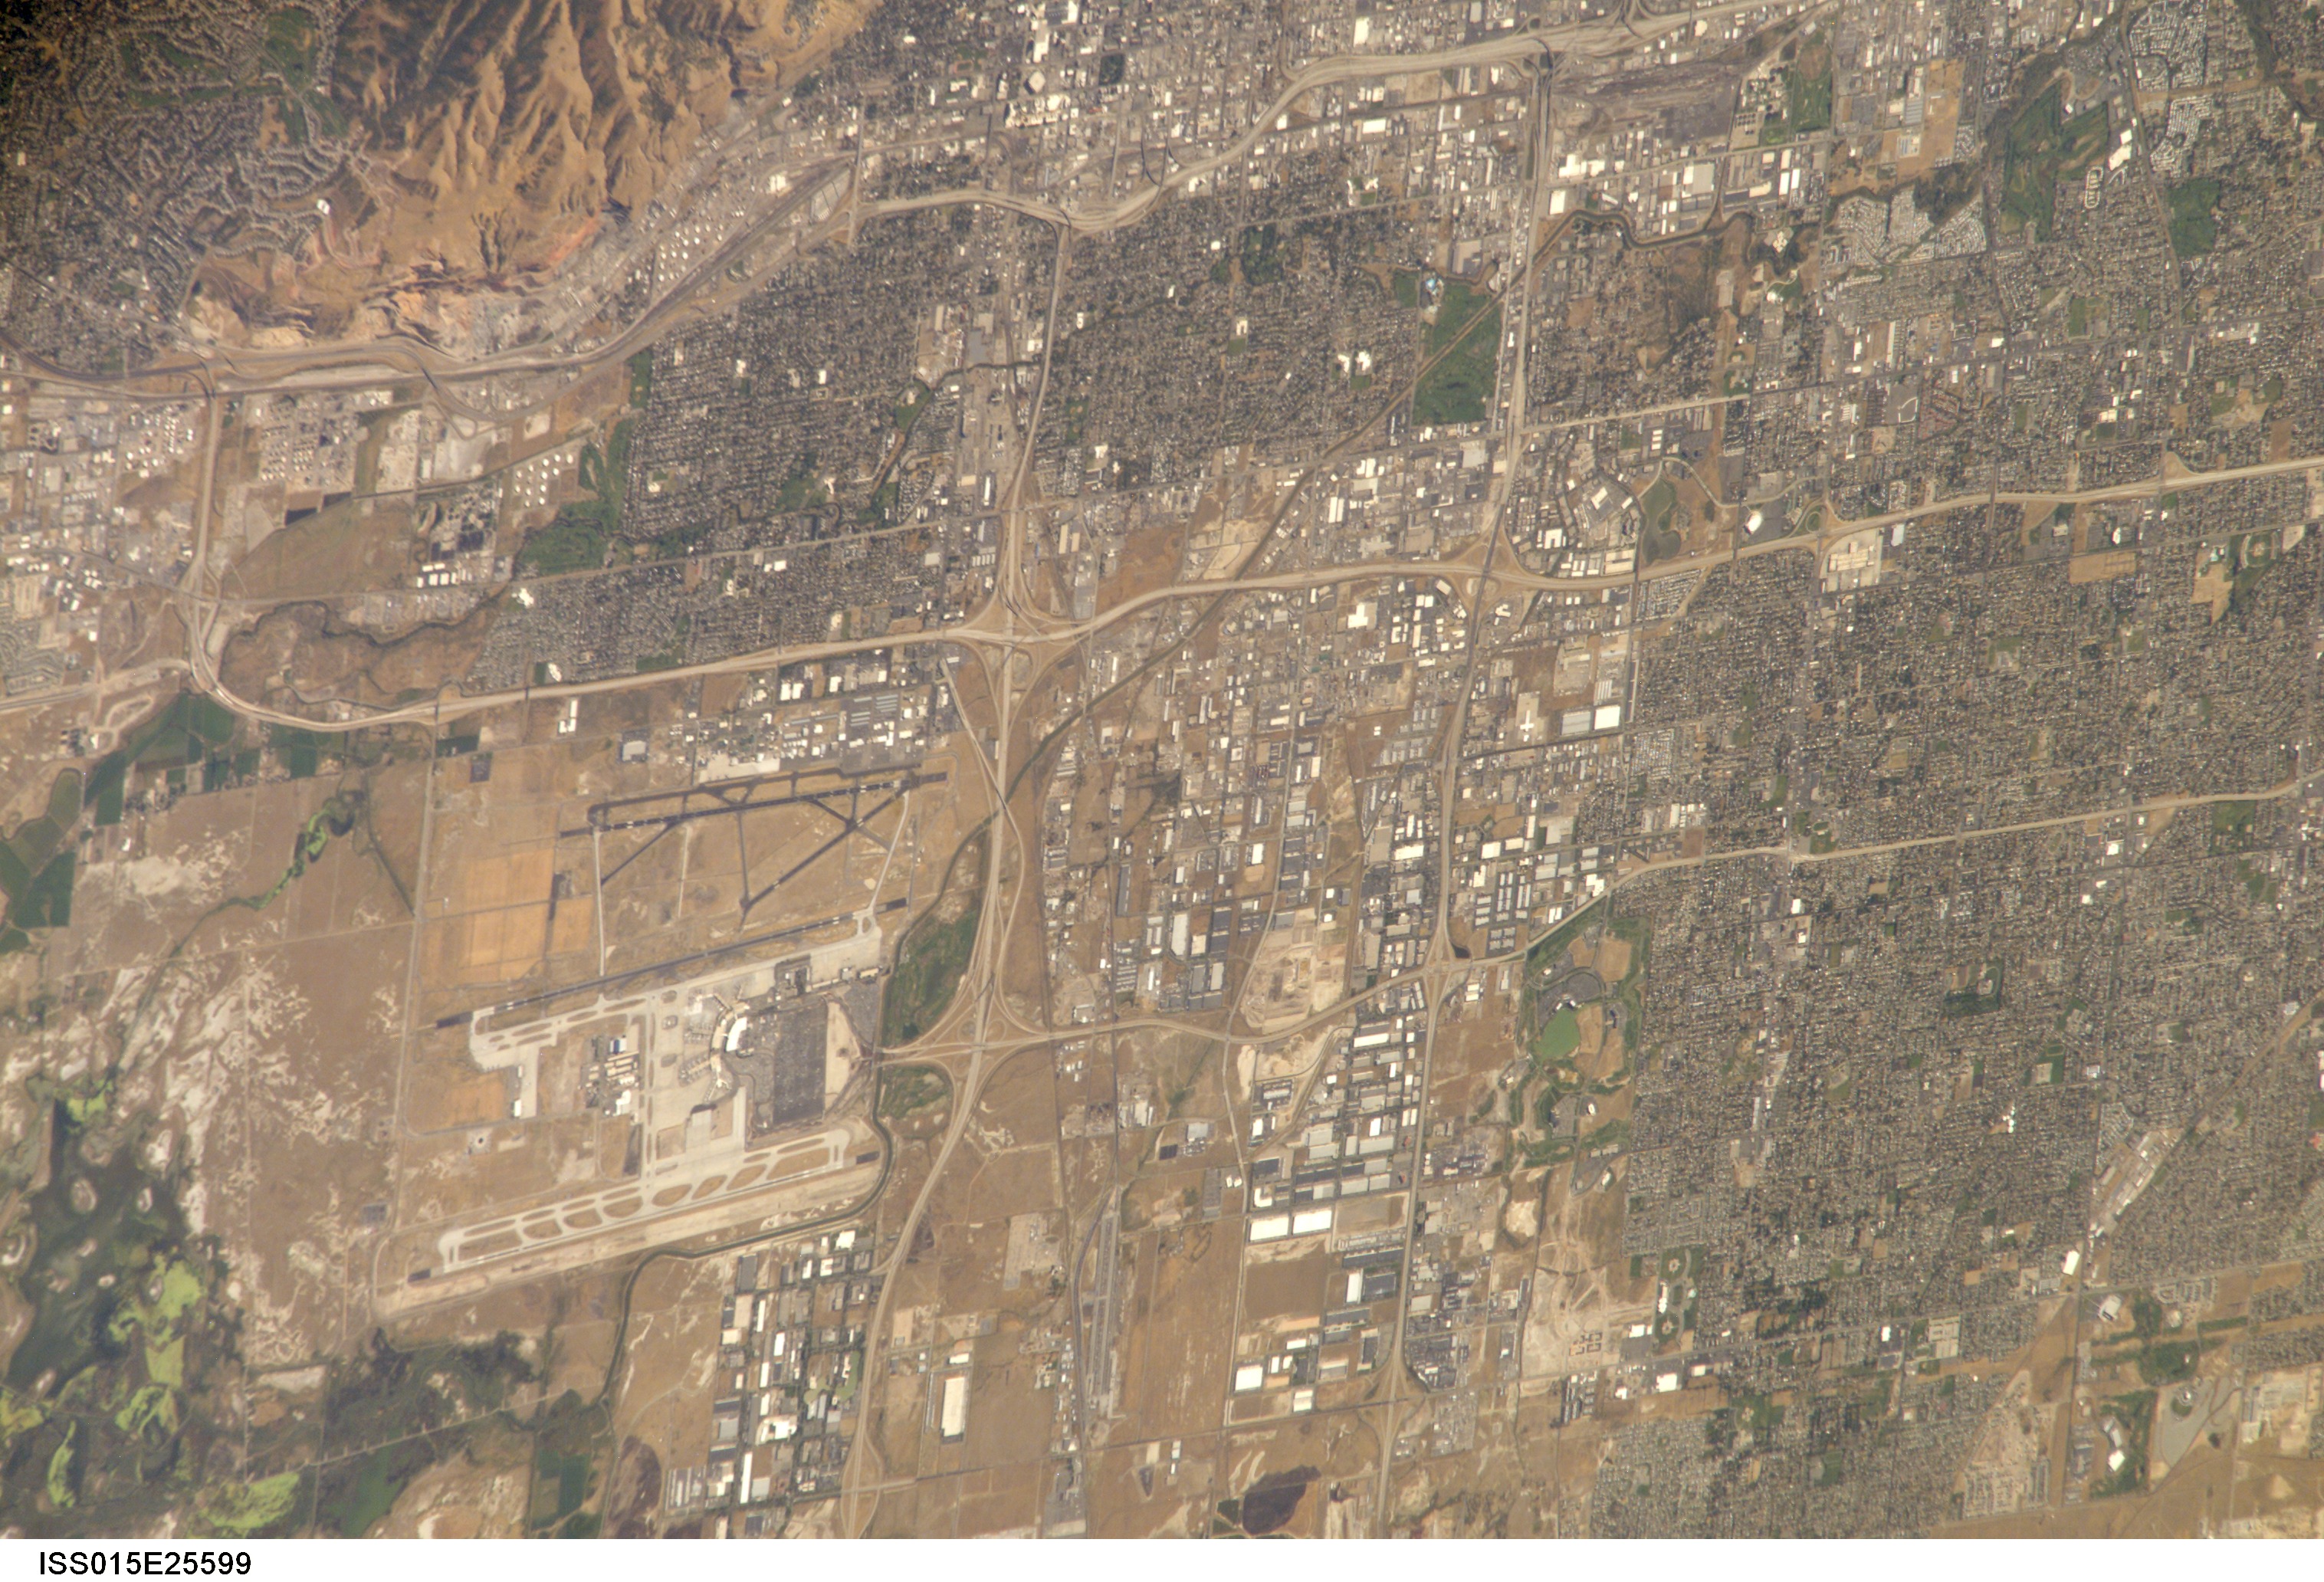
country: USA-UTAH
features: SALT LAKE CITY, AIRPORT, ROADS
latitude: 40.7
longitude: -112.0
